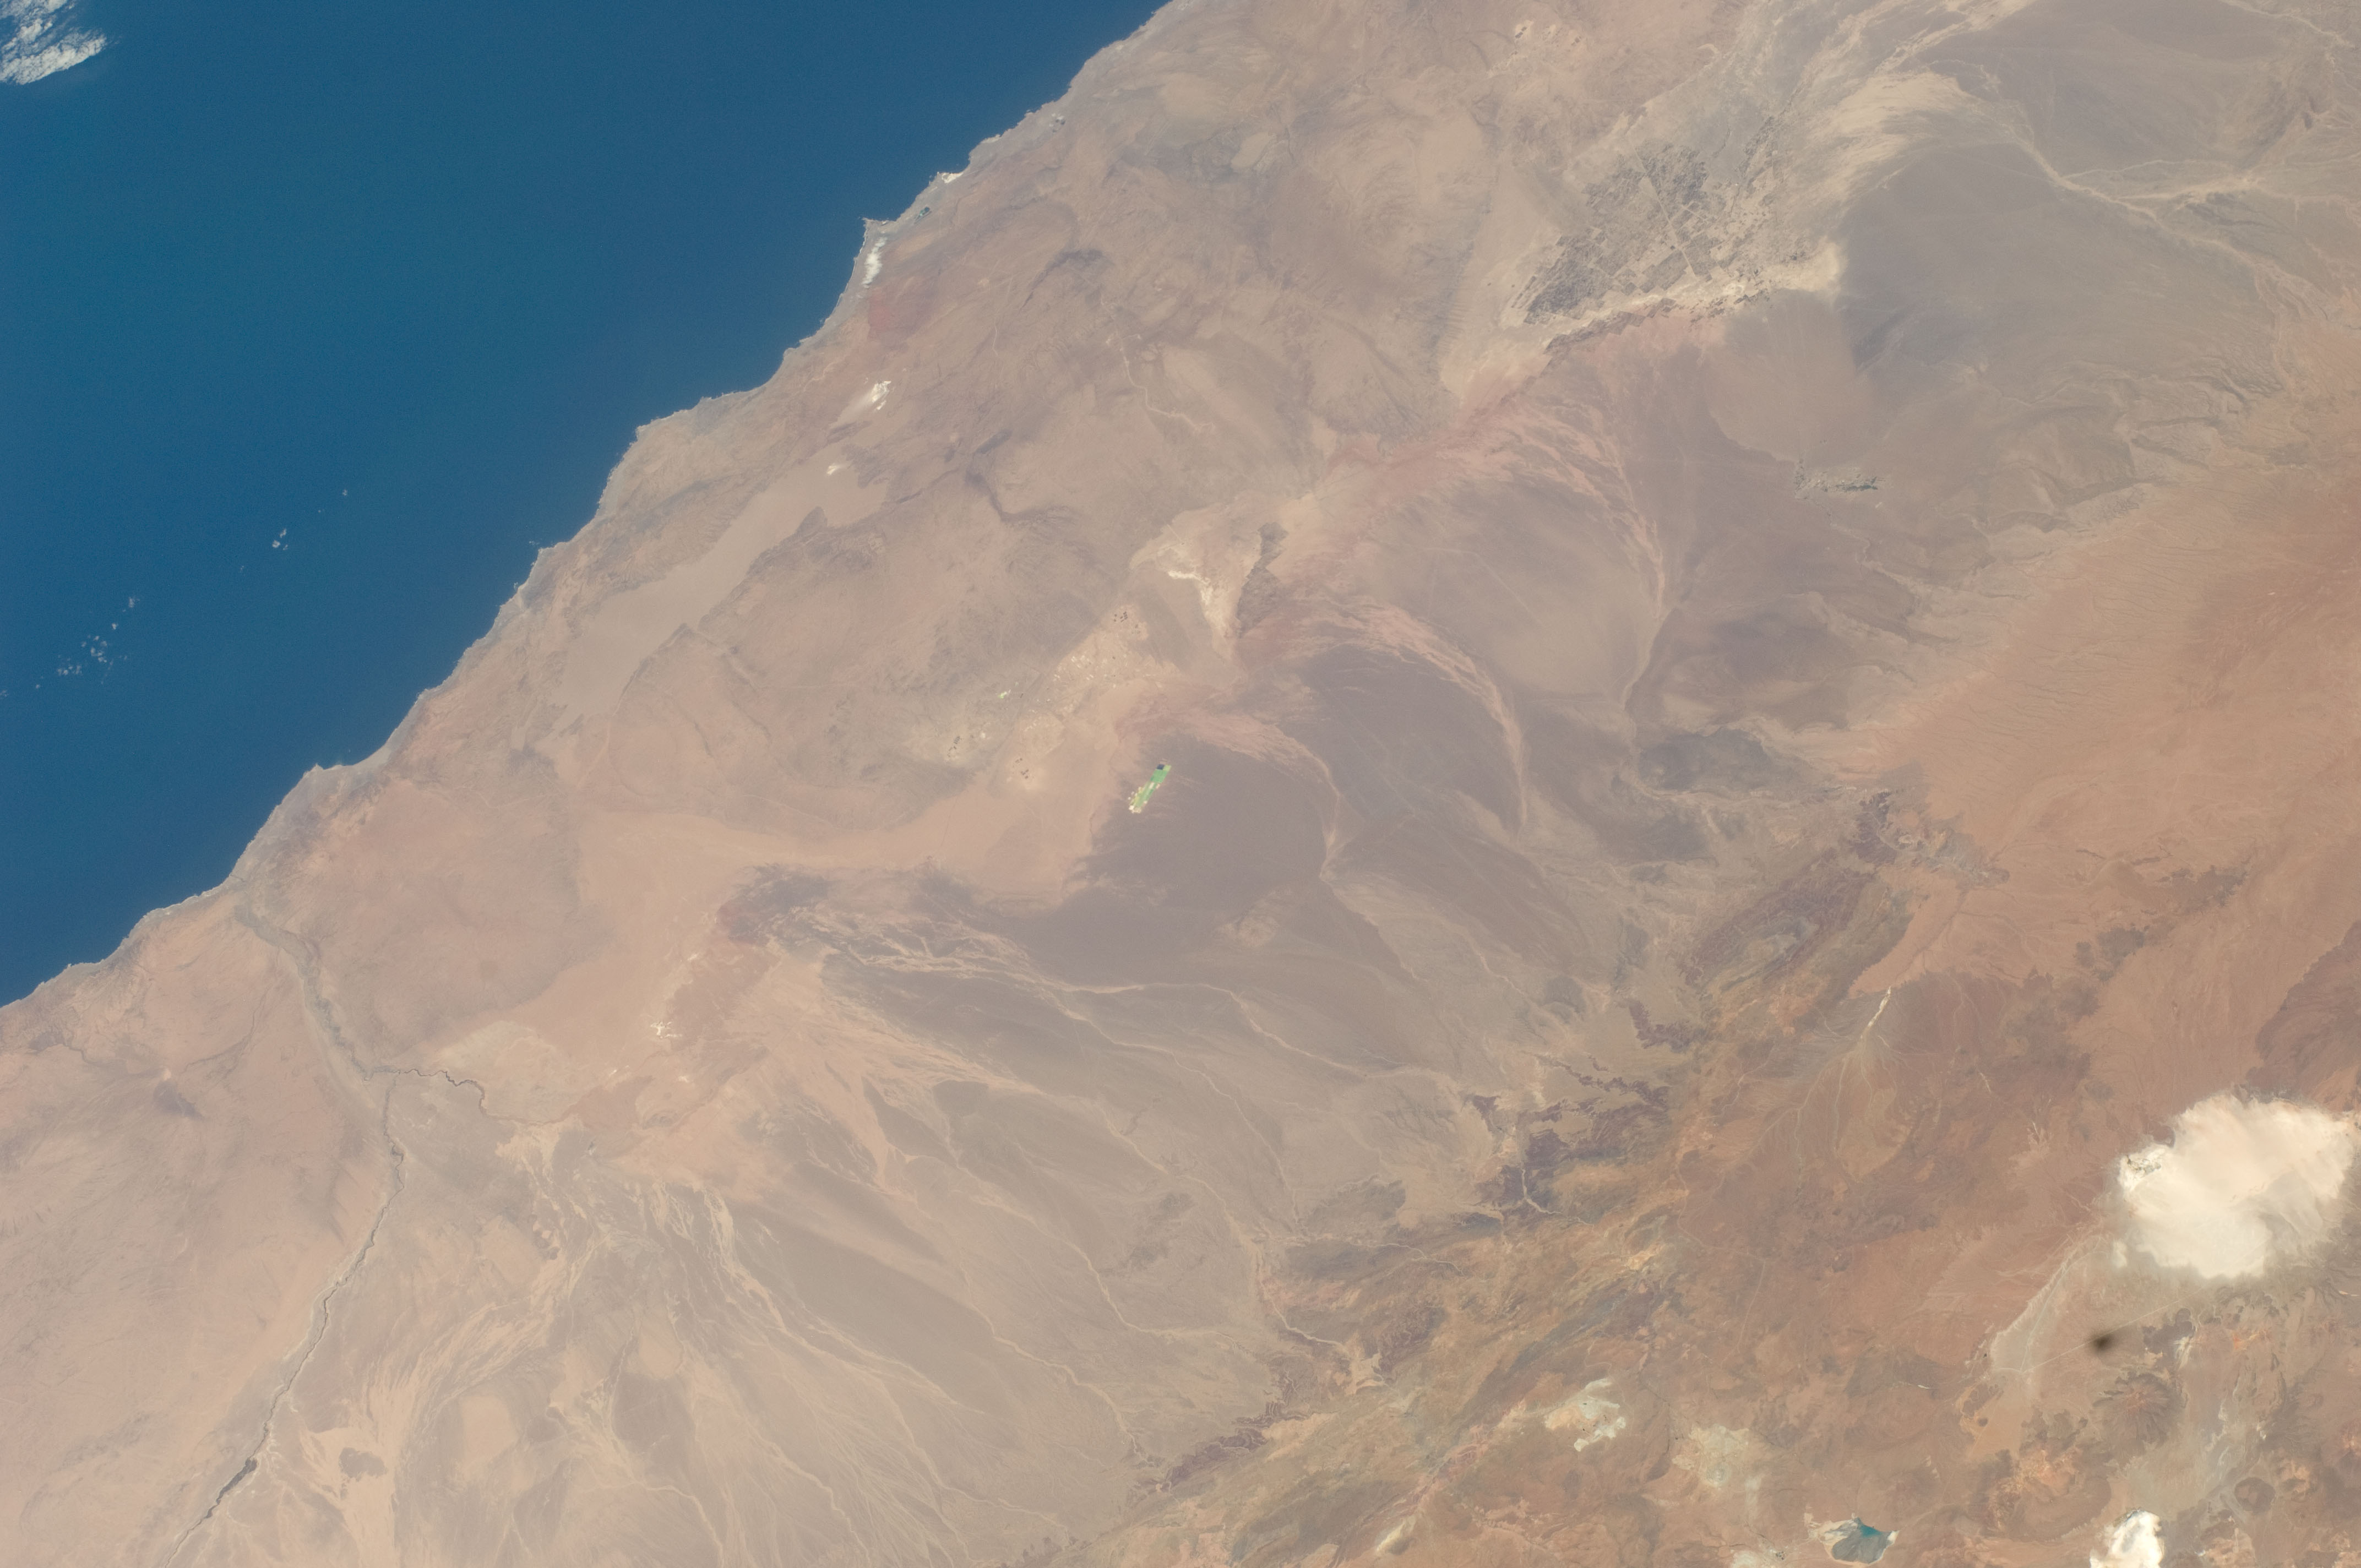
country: CHILE
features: PACIFIC OCEAN, SALT FLAT, RIVER
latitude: -21.0
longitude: -69.5
